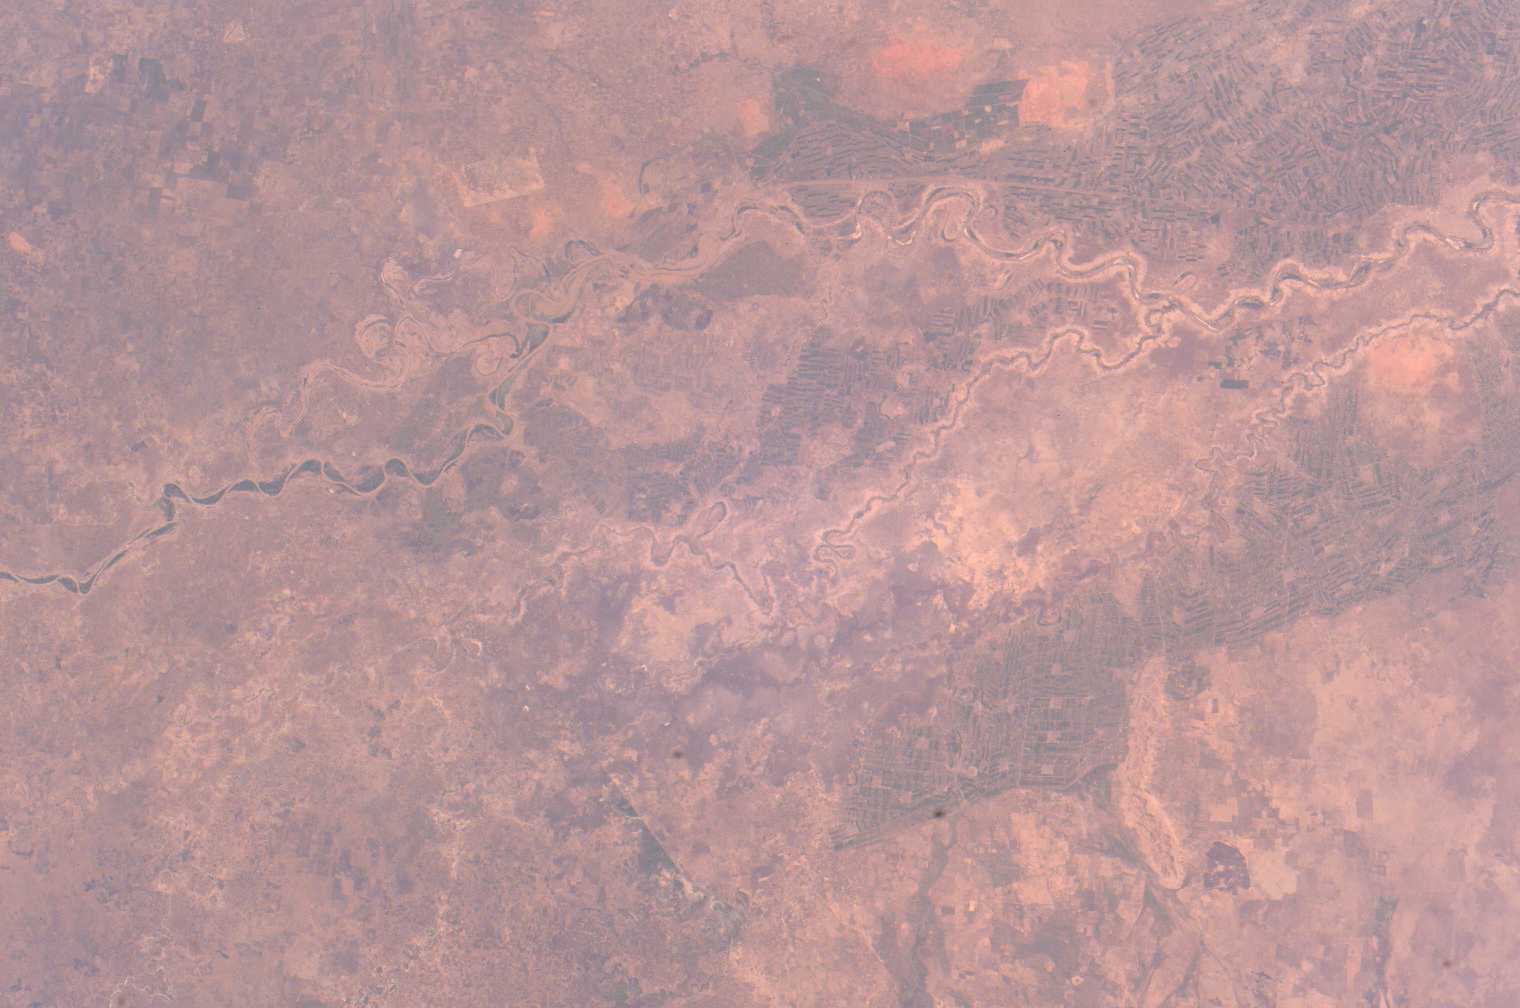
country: SUDAN
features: BLUE NILE FAN, AGR., SANNAR
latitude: 13.5
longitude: 34.0
